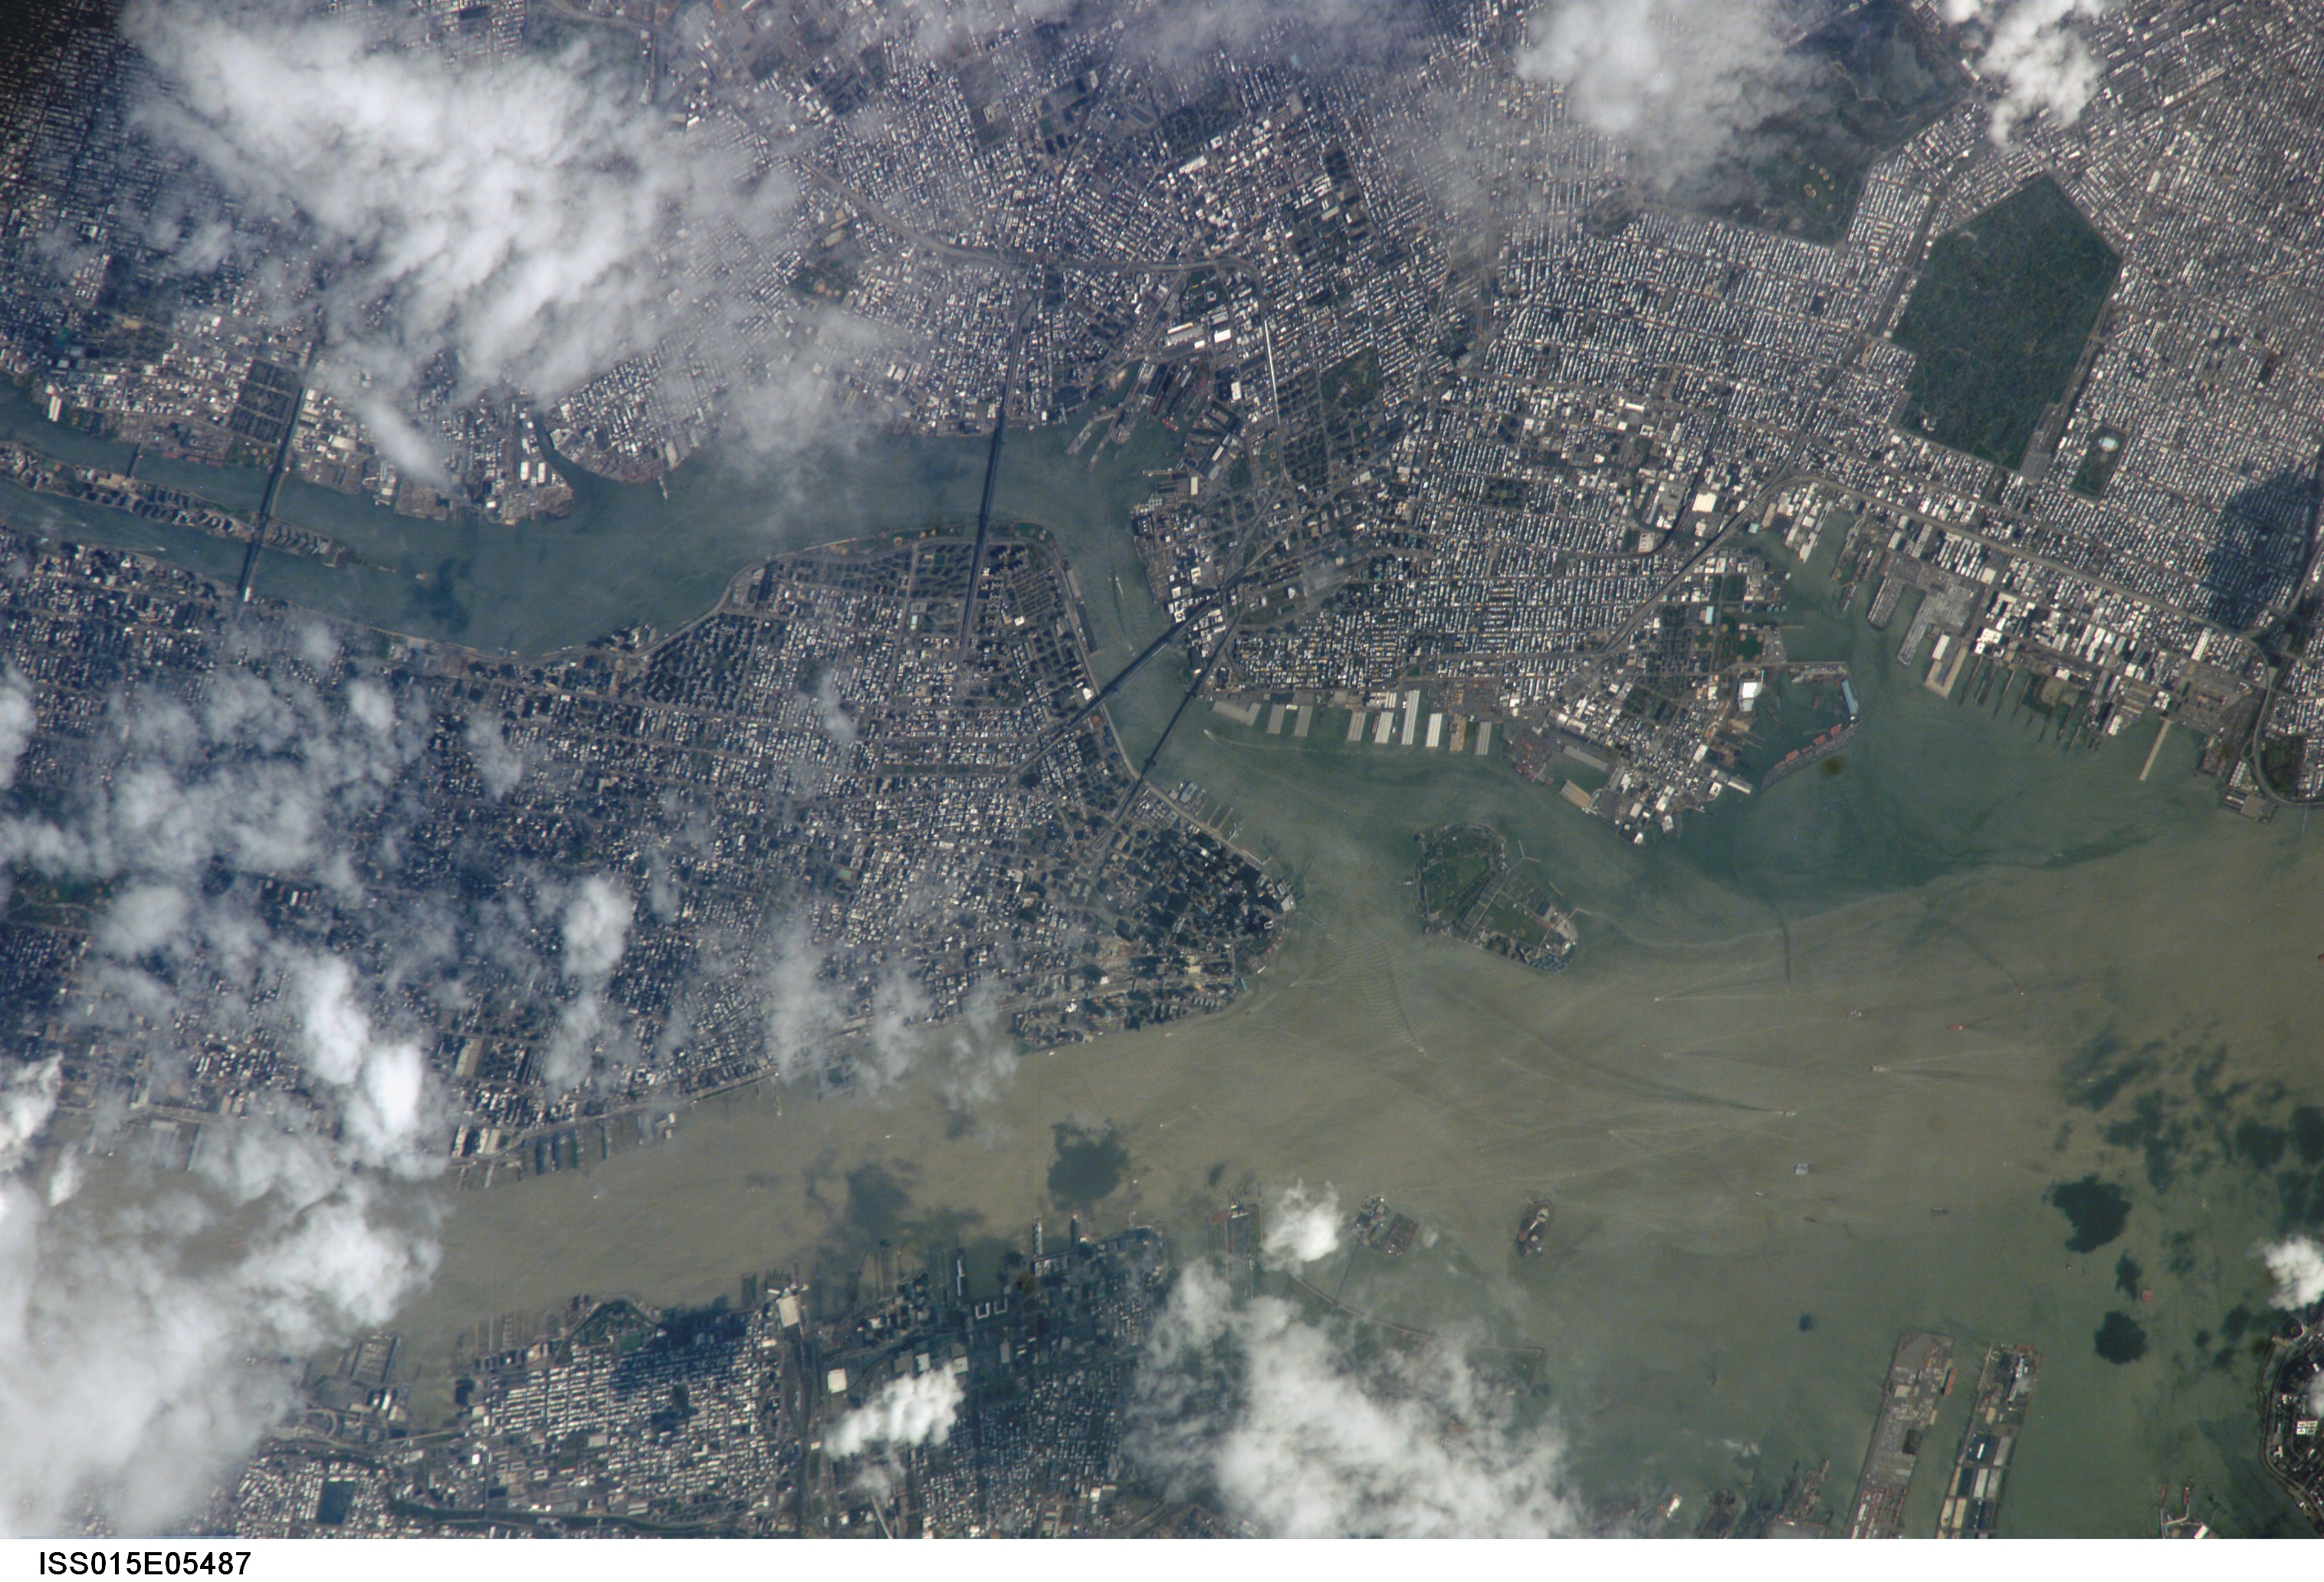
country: USA-NEW YORK
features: NEW YORK, UPPER BAY, EAST RIVER
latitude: 40.7
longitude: -74.0
